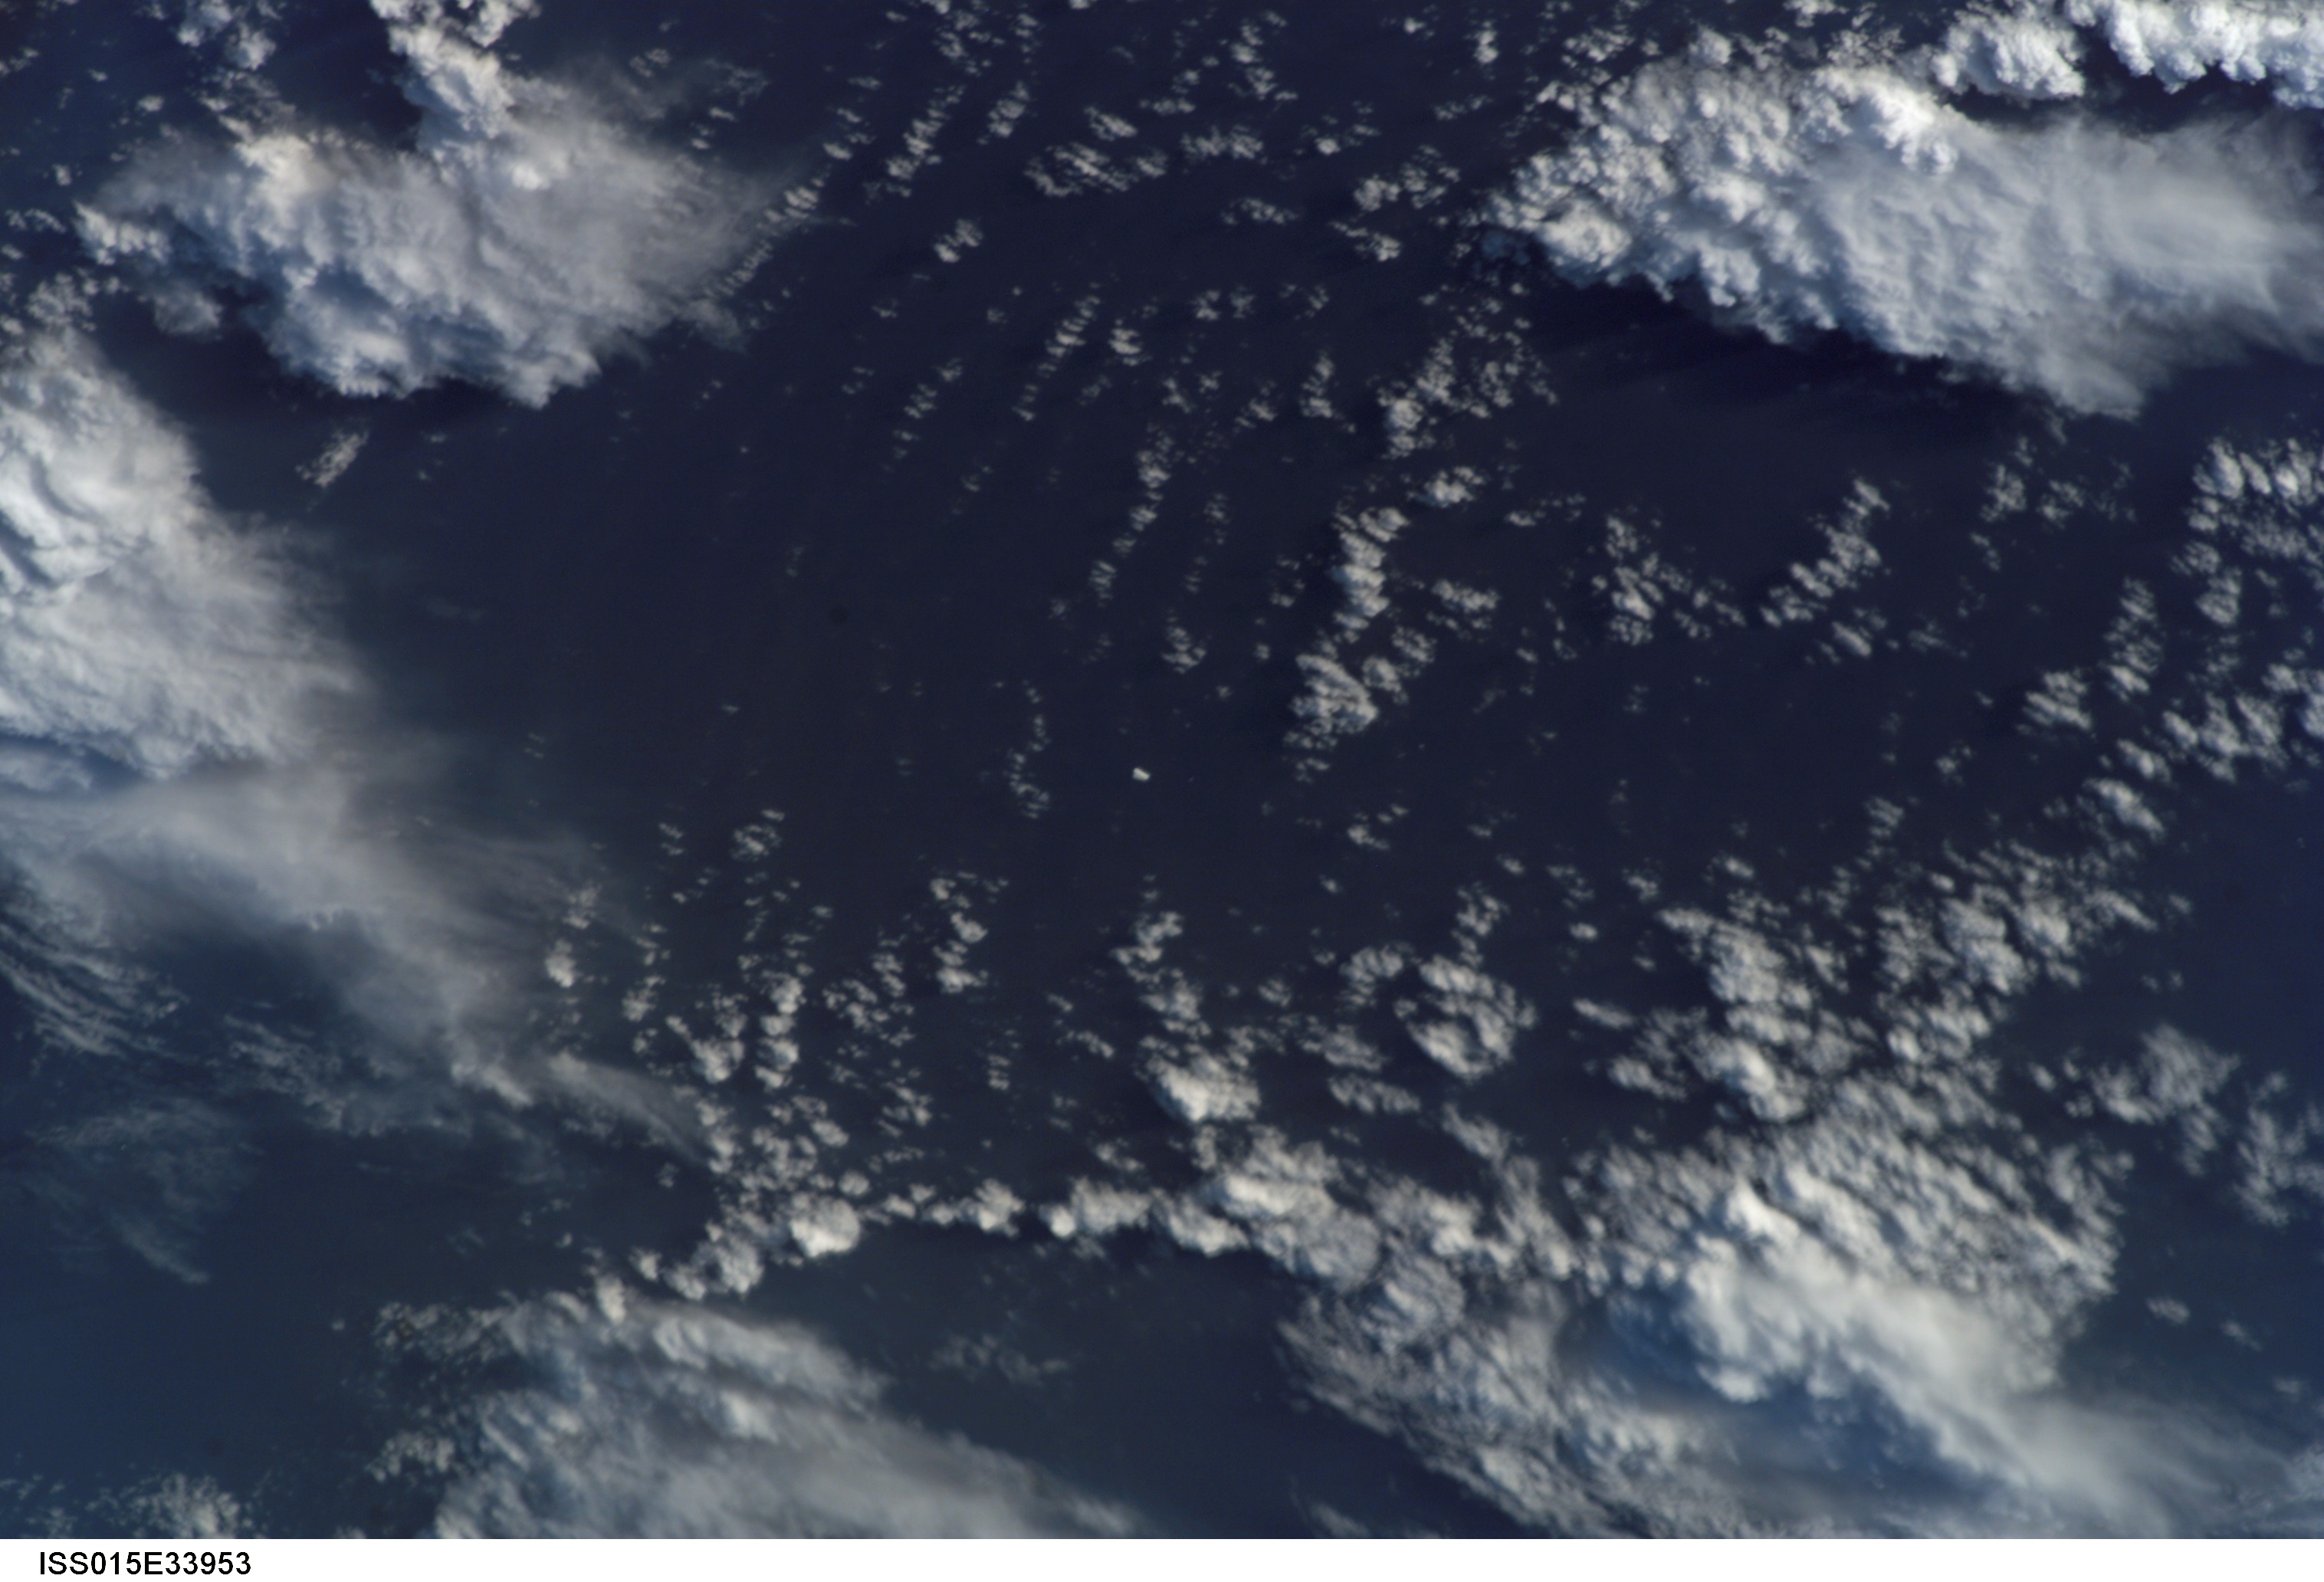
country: ATLANTIC OCEAN
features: SEA SURFACE, SMALL ICEBERG
